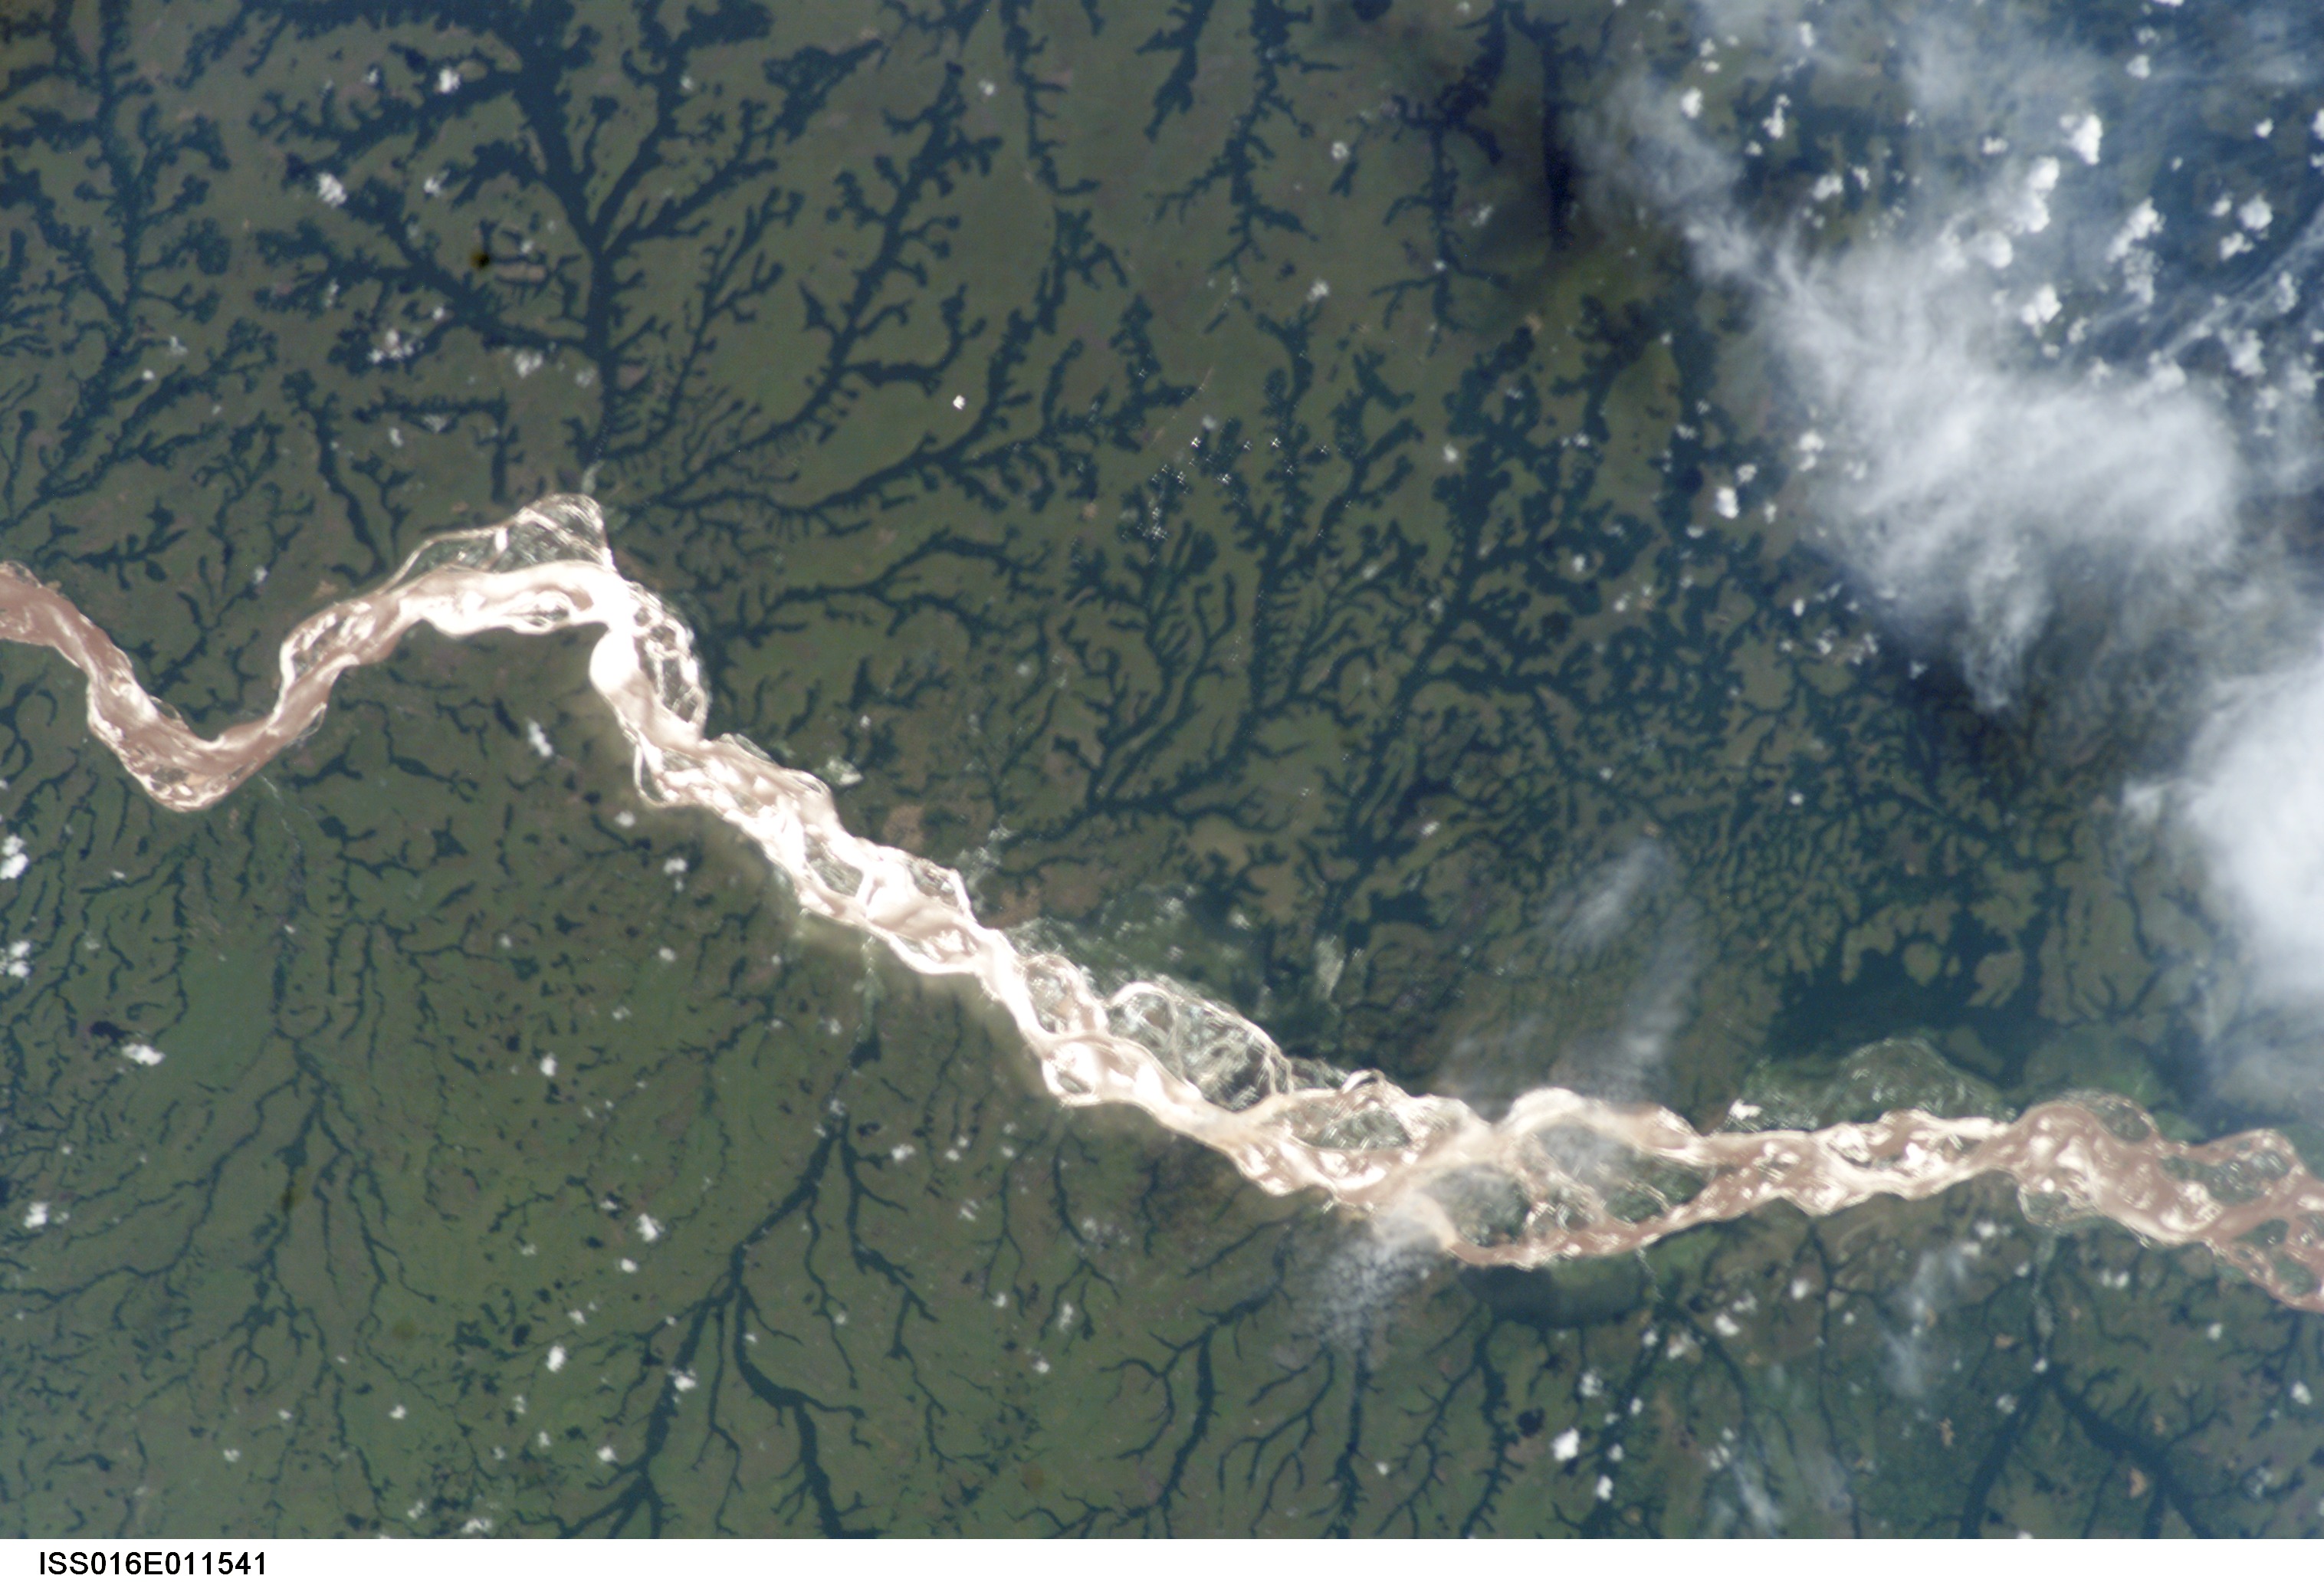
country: DEM. REP. OF CONGO
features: KASAI RIVER, SUNGLINT, FOREST
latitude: -3.5
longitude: 18.5
